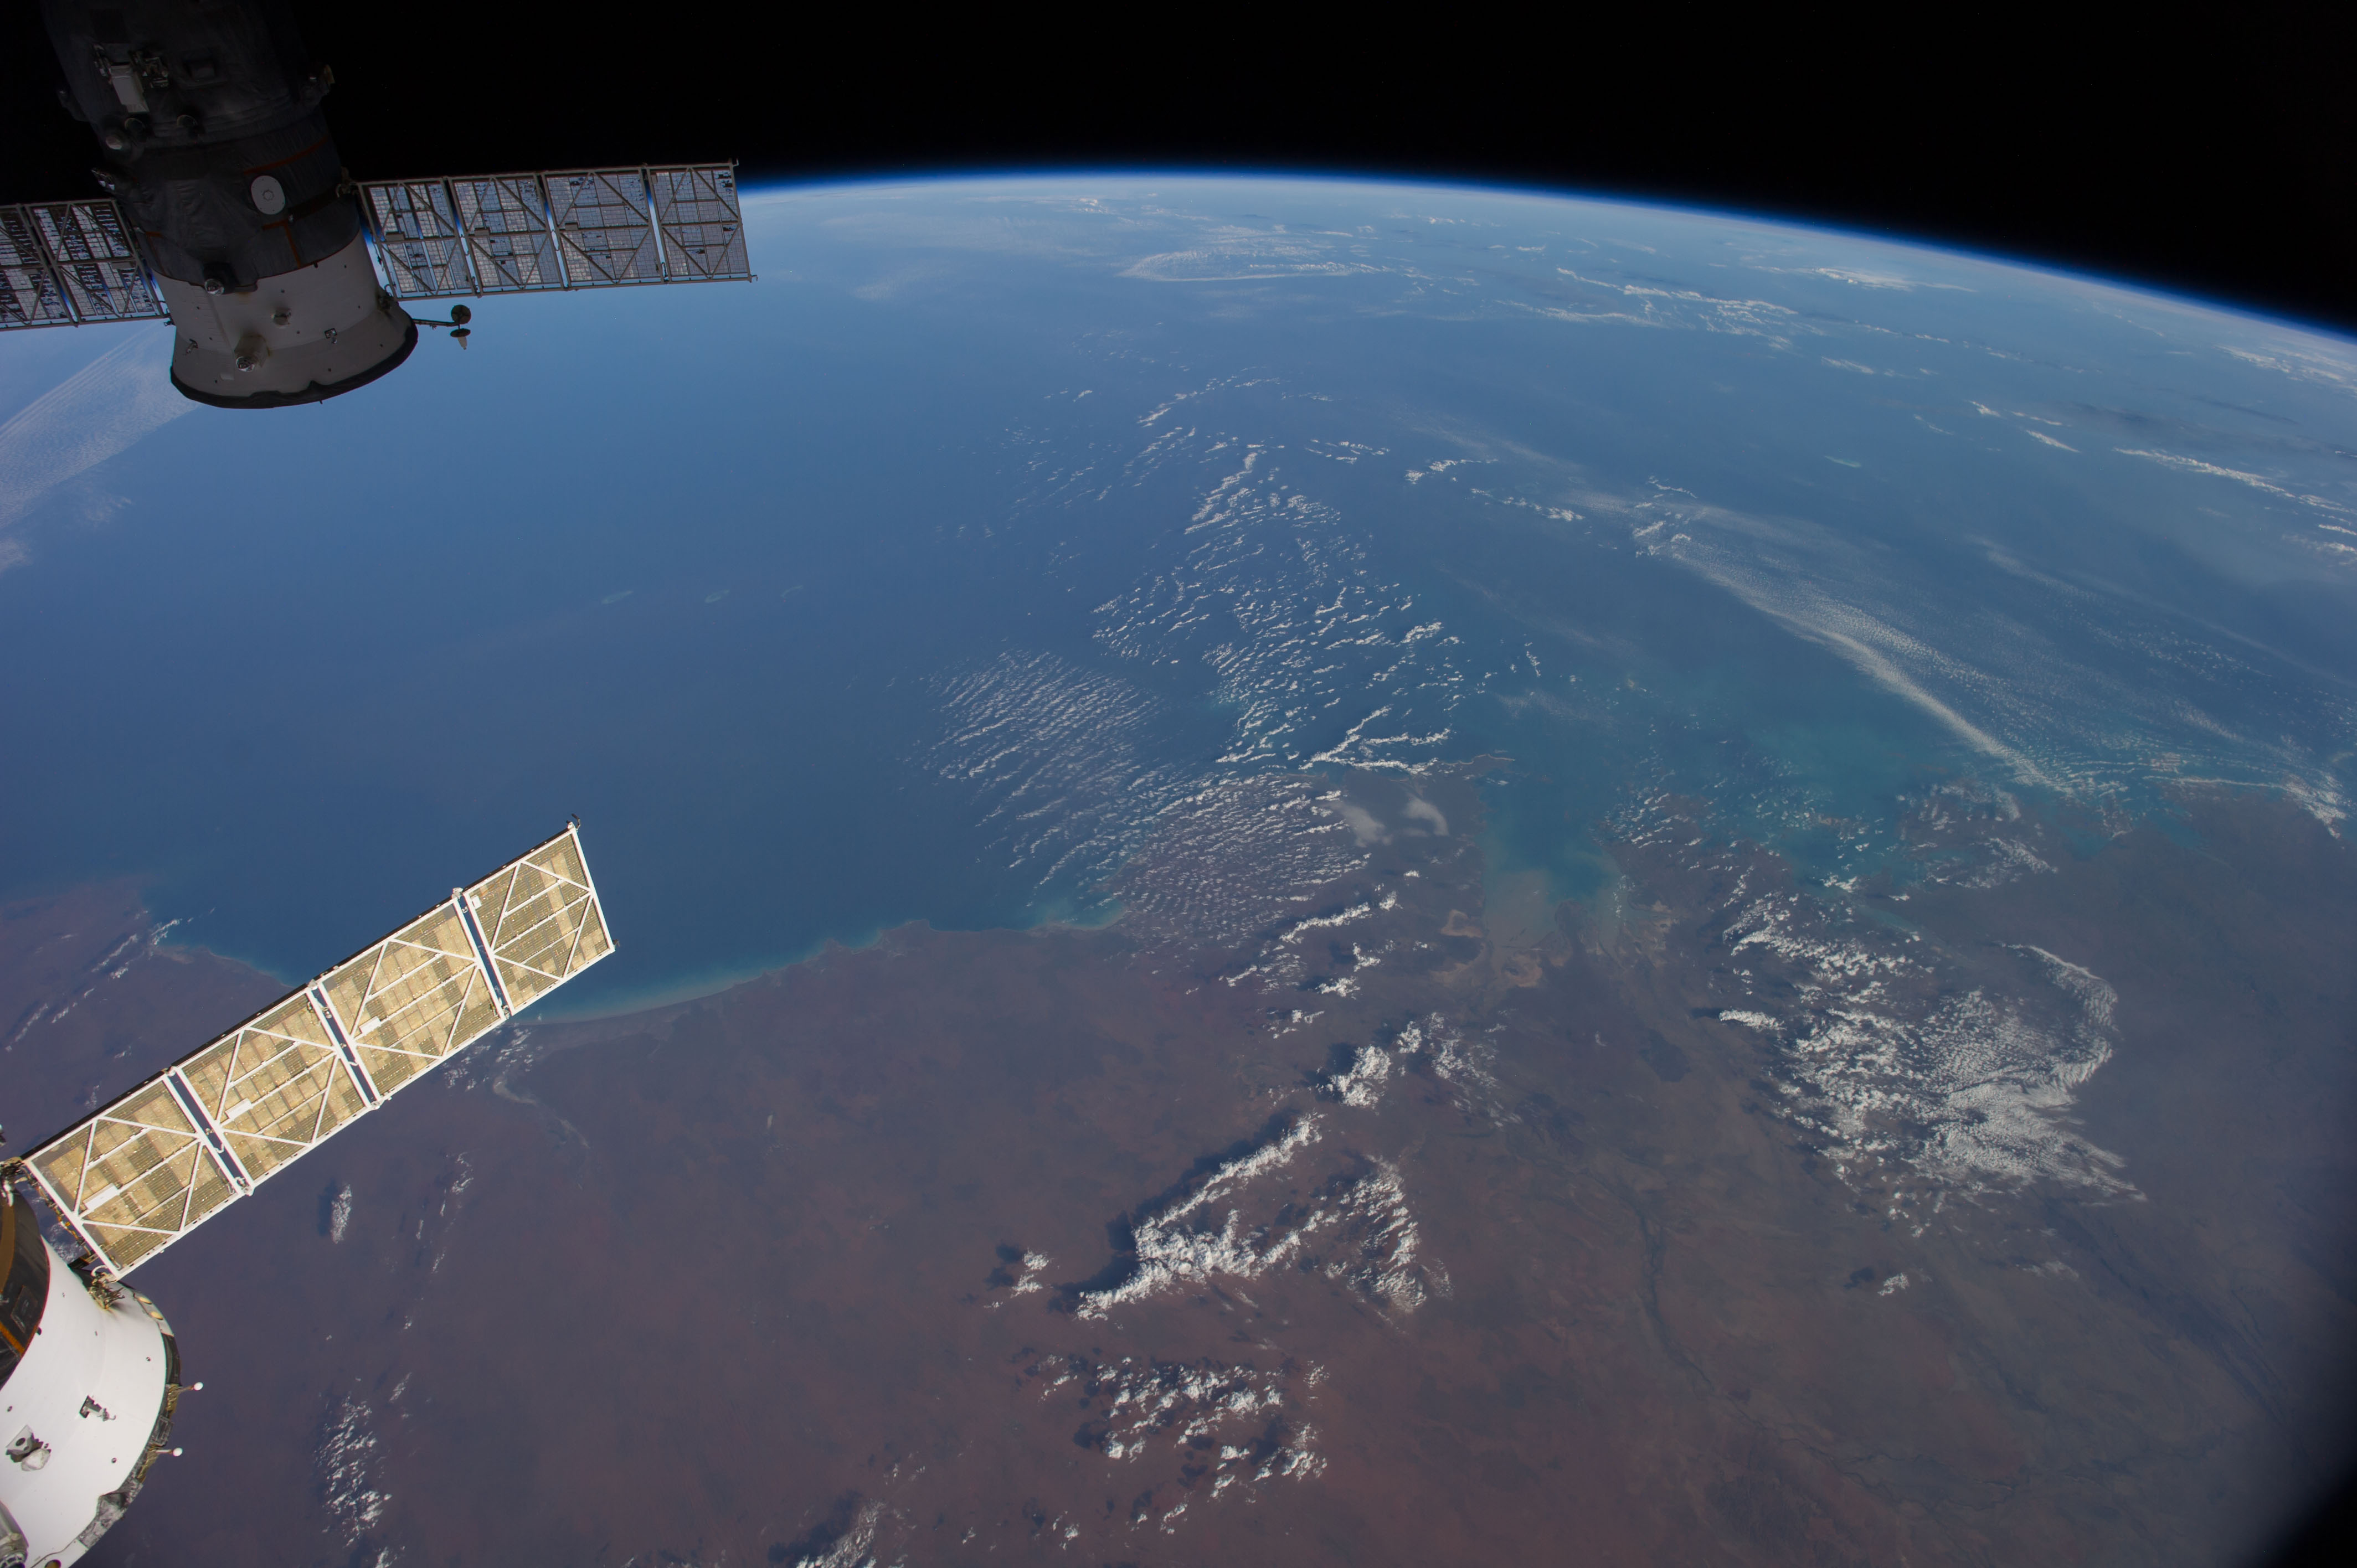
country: AUSTRALIA-WA
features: INDIAN O., KING SOUND, FITZROY R., ATMOSPHERIC LIMB
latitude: -17.5
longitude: 122.5
